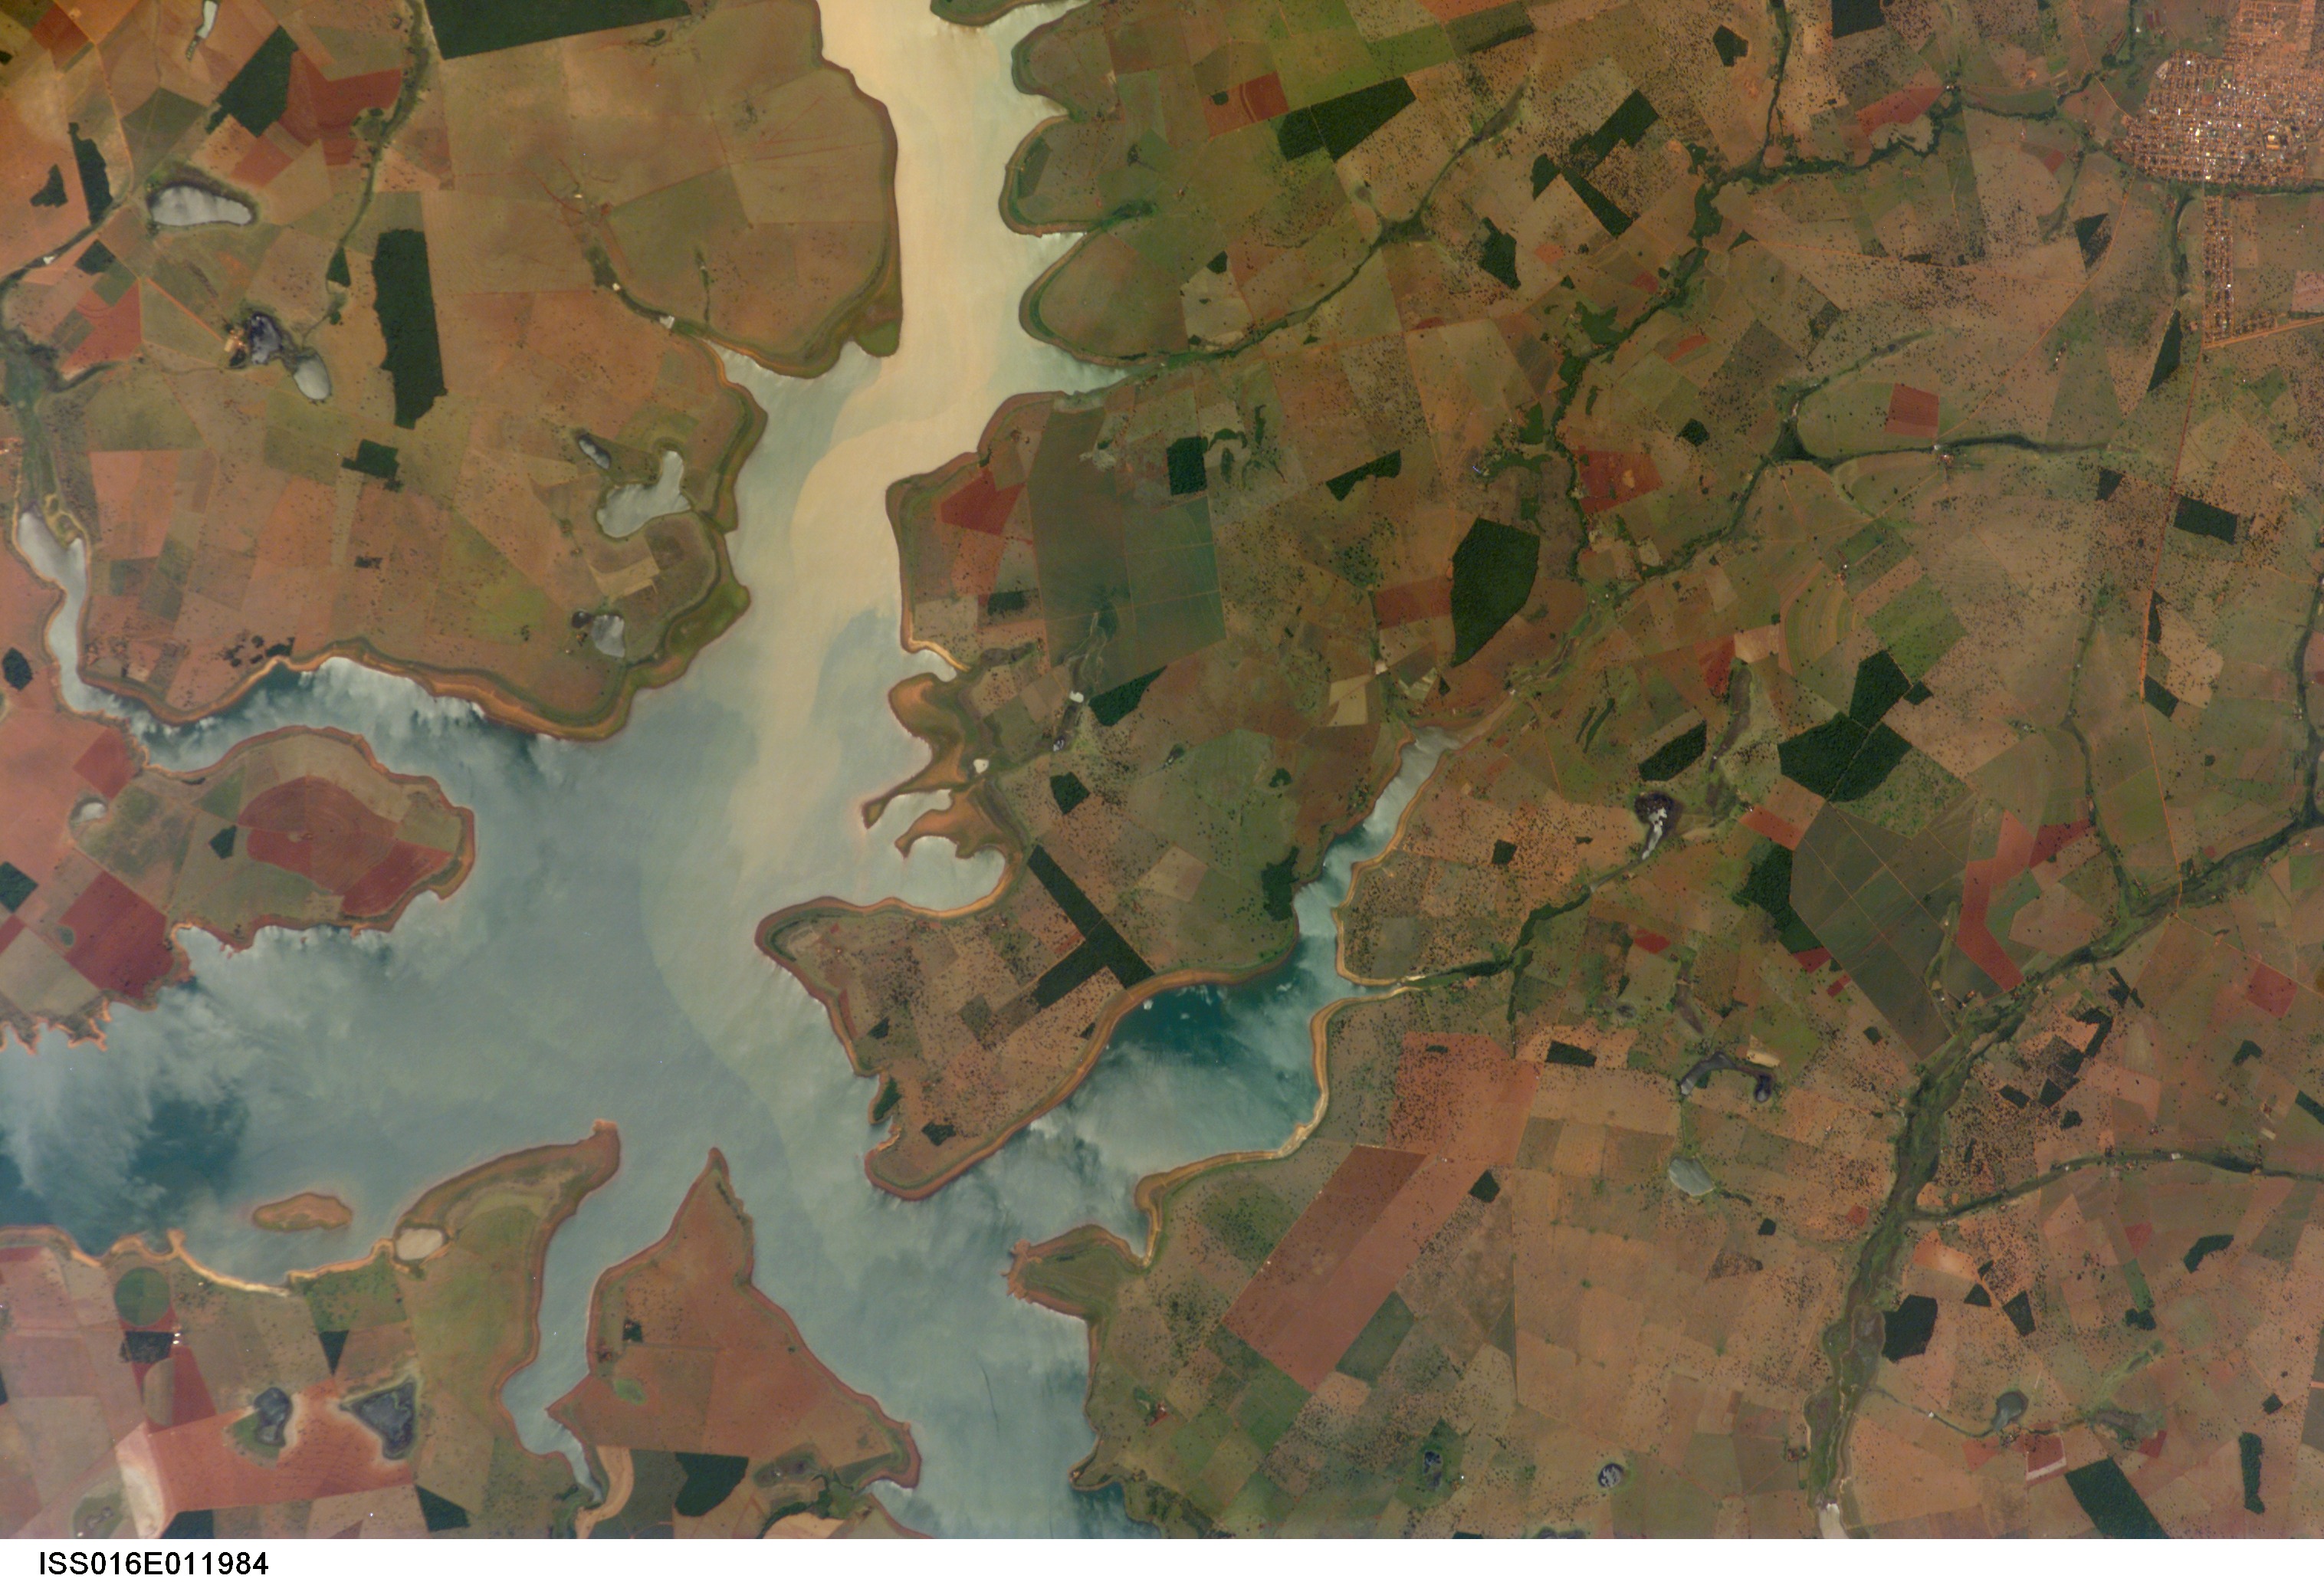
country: BRAZIL
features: PARANAIBA R., AGR.
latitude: -18.7
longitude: -50.0
